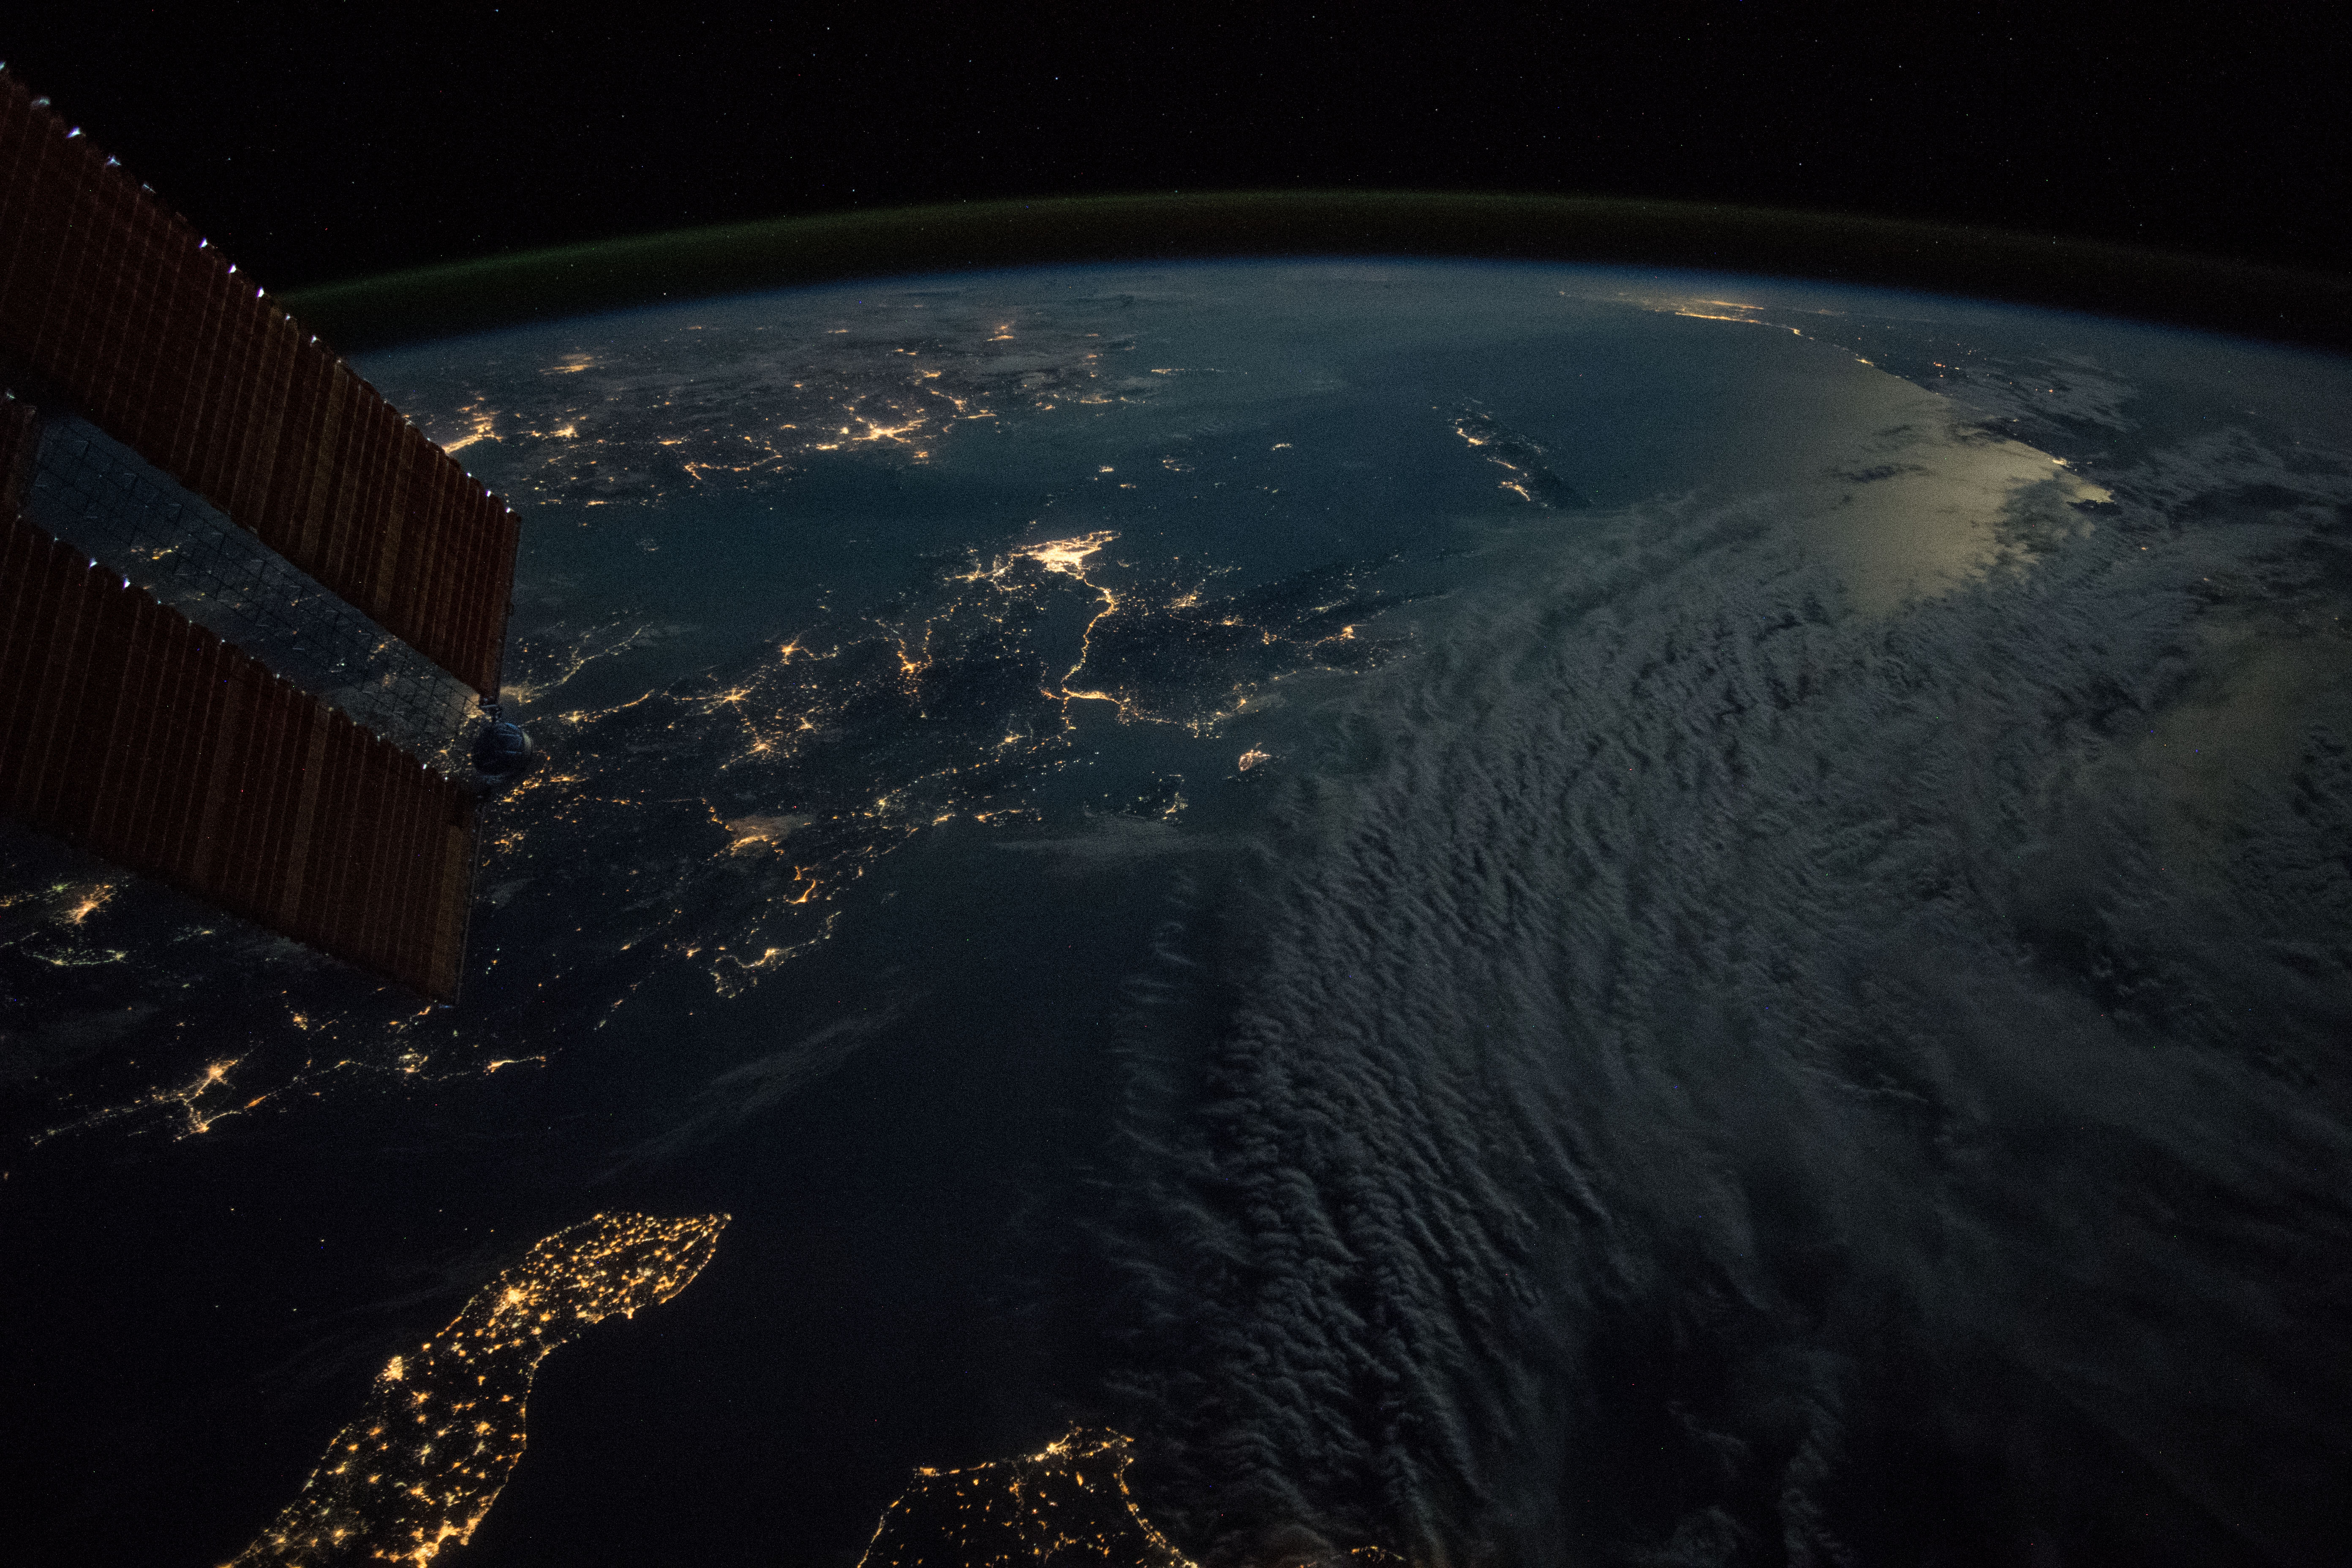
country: ITALY
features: IONIAN SEA, MEDITERRANEAN SEA, TARANTO VALLEY, CROTONE CITY, CATANZATO CITY, PINDUS MOUNTAINS, ATHENS CITY, IZMIR CITY, AEGEAN SEA
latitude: 37.9
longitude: 20.7
